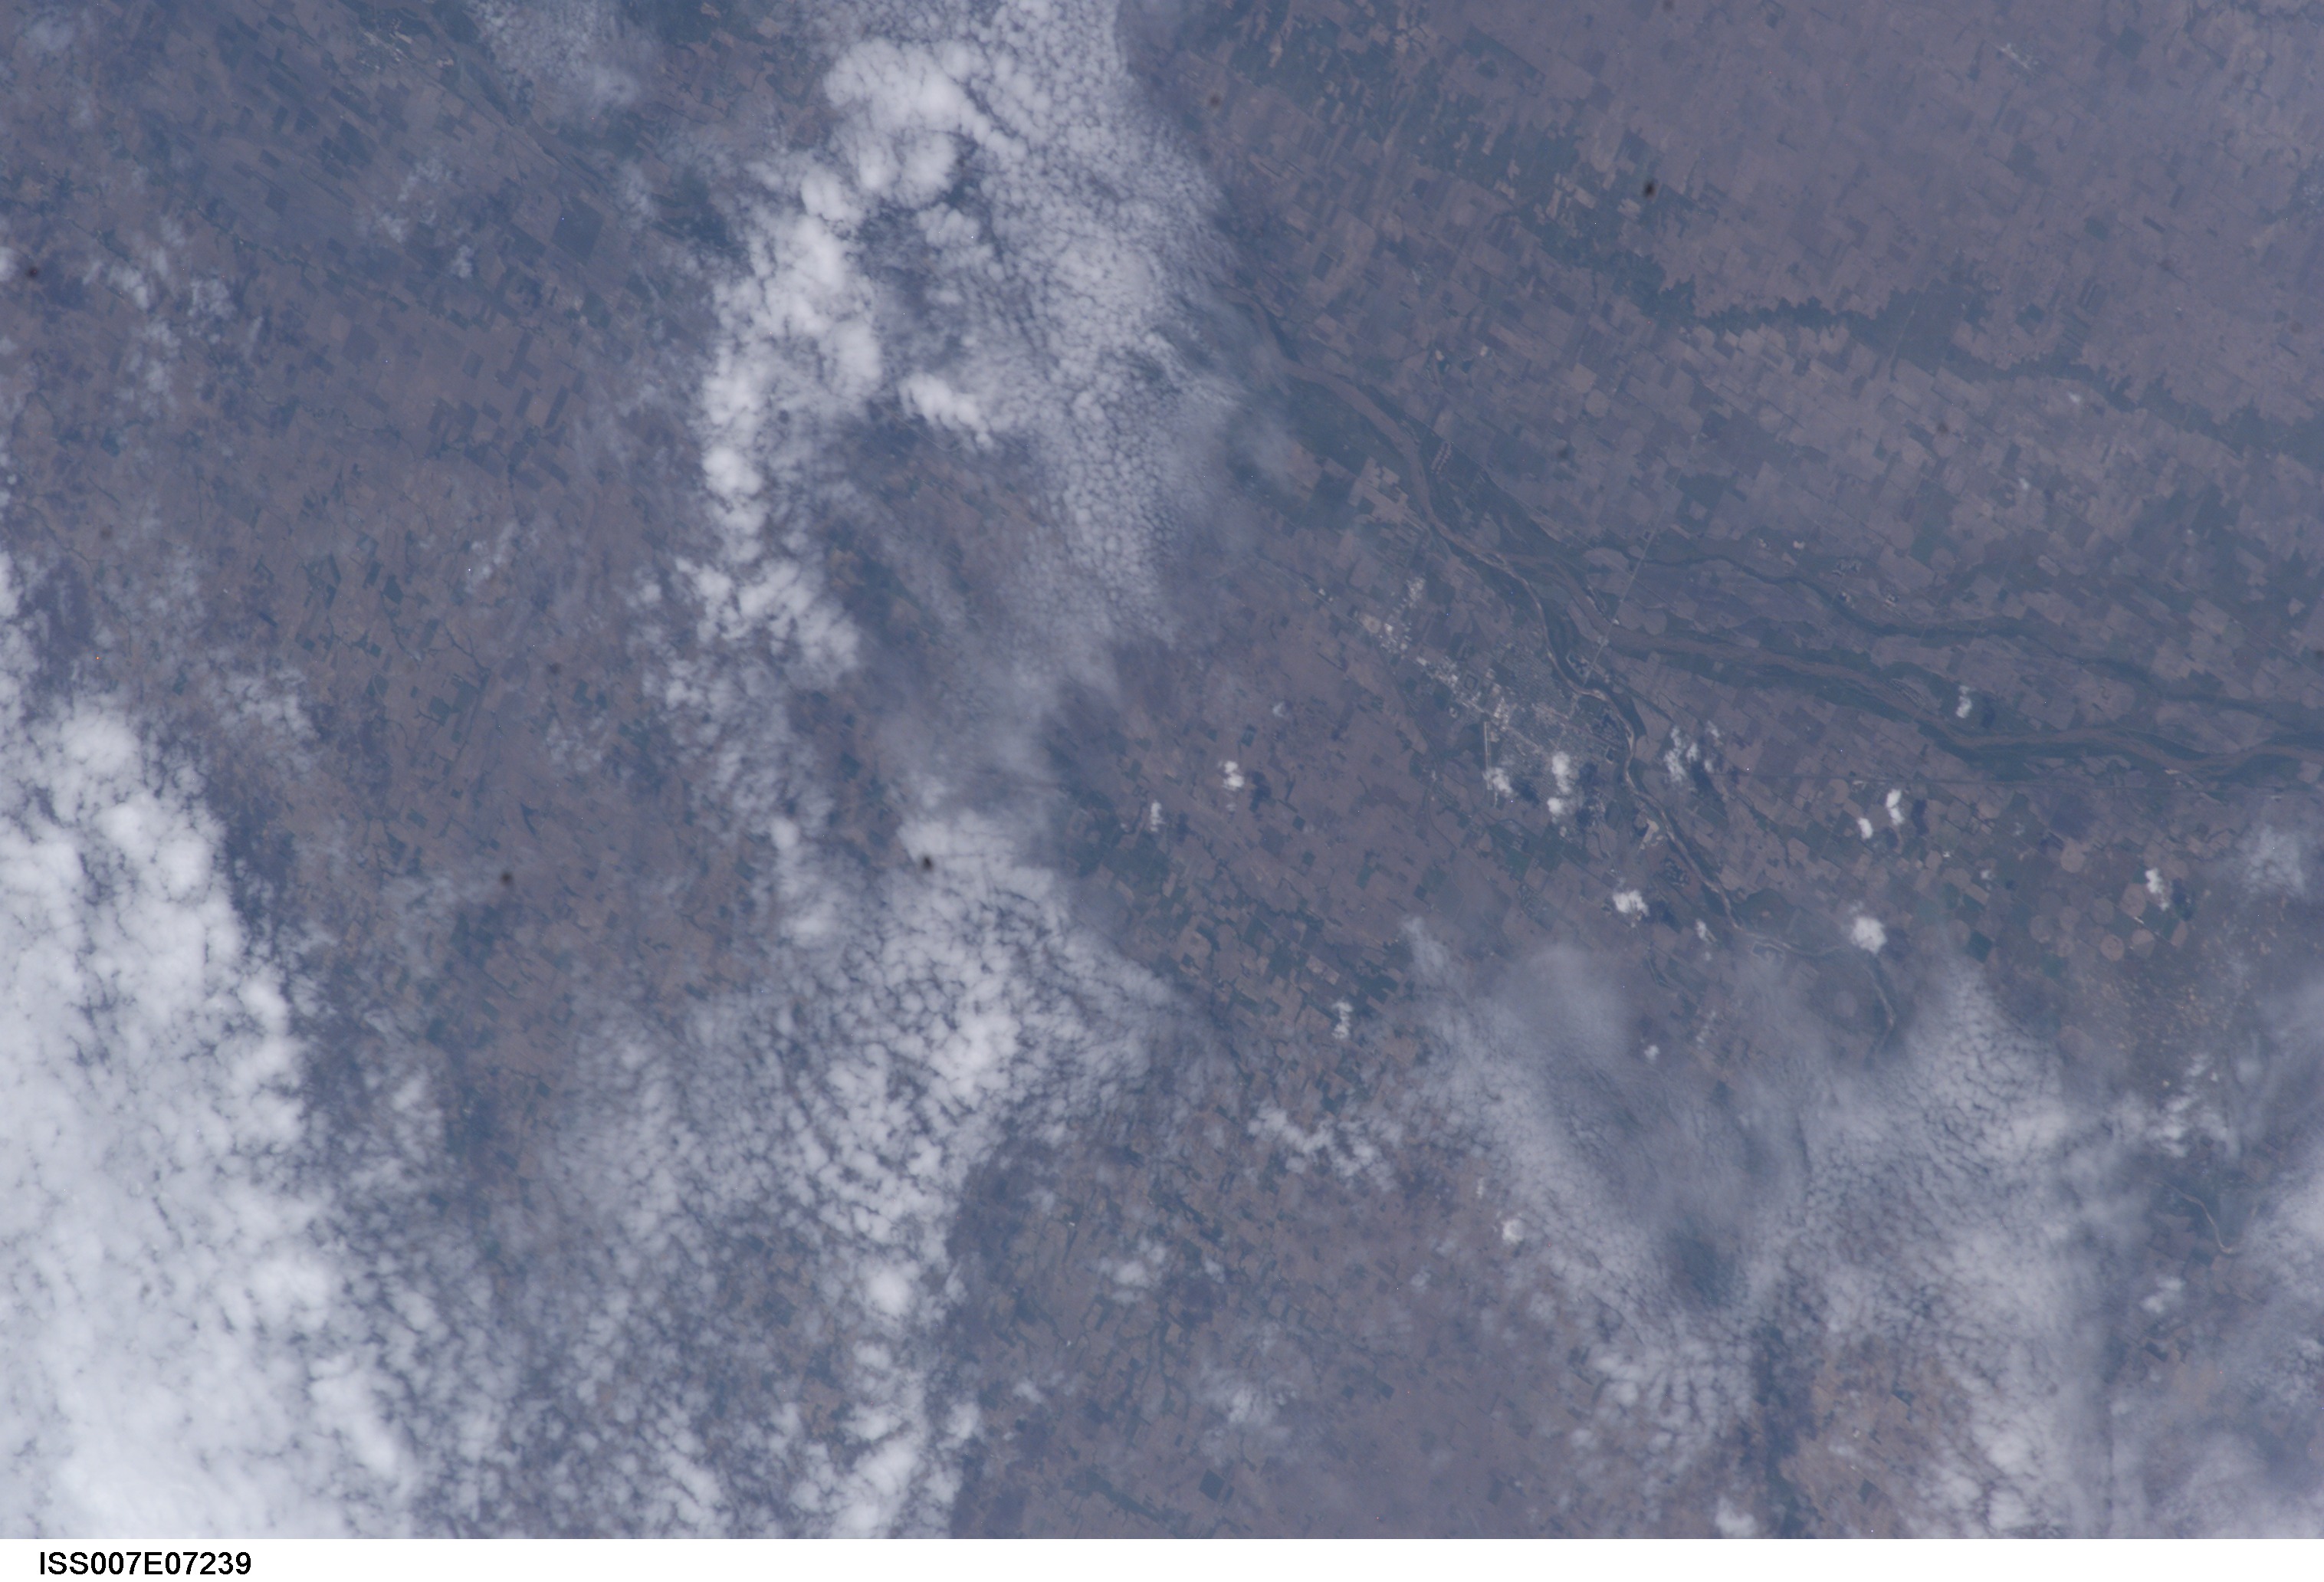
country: USA-NEBRASKA
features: PLATTE RIVER, COLUMBUS, AGR.
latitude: 41.5
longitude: -97.5
